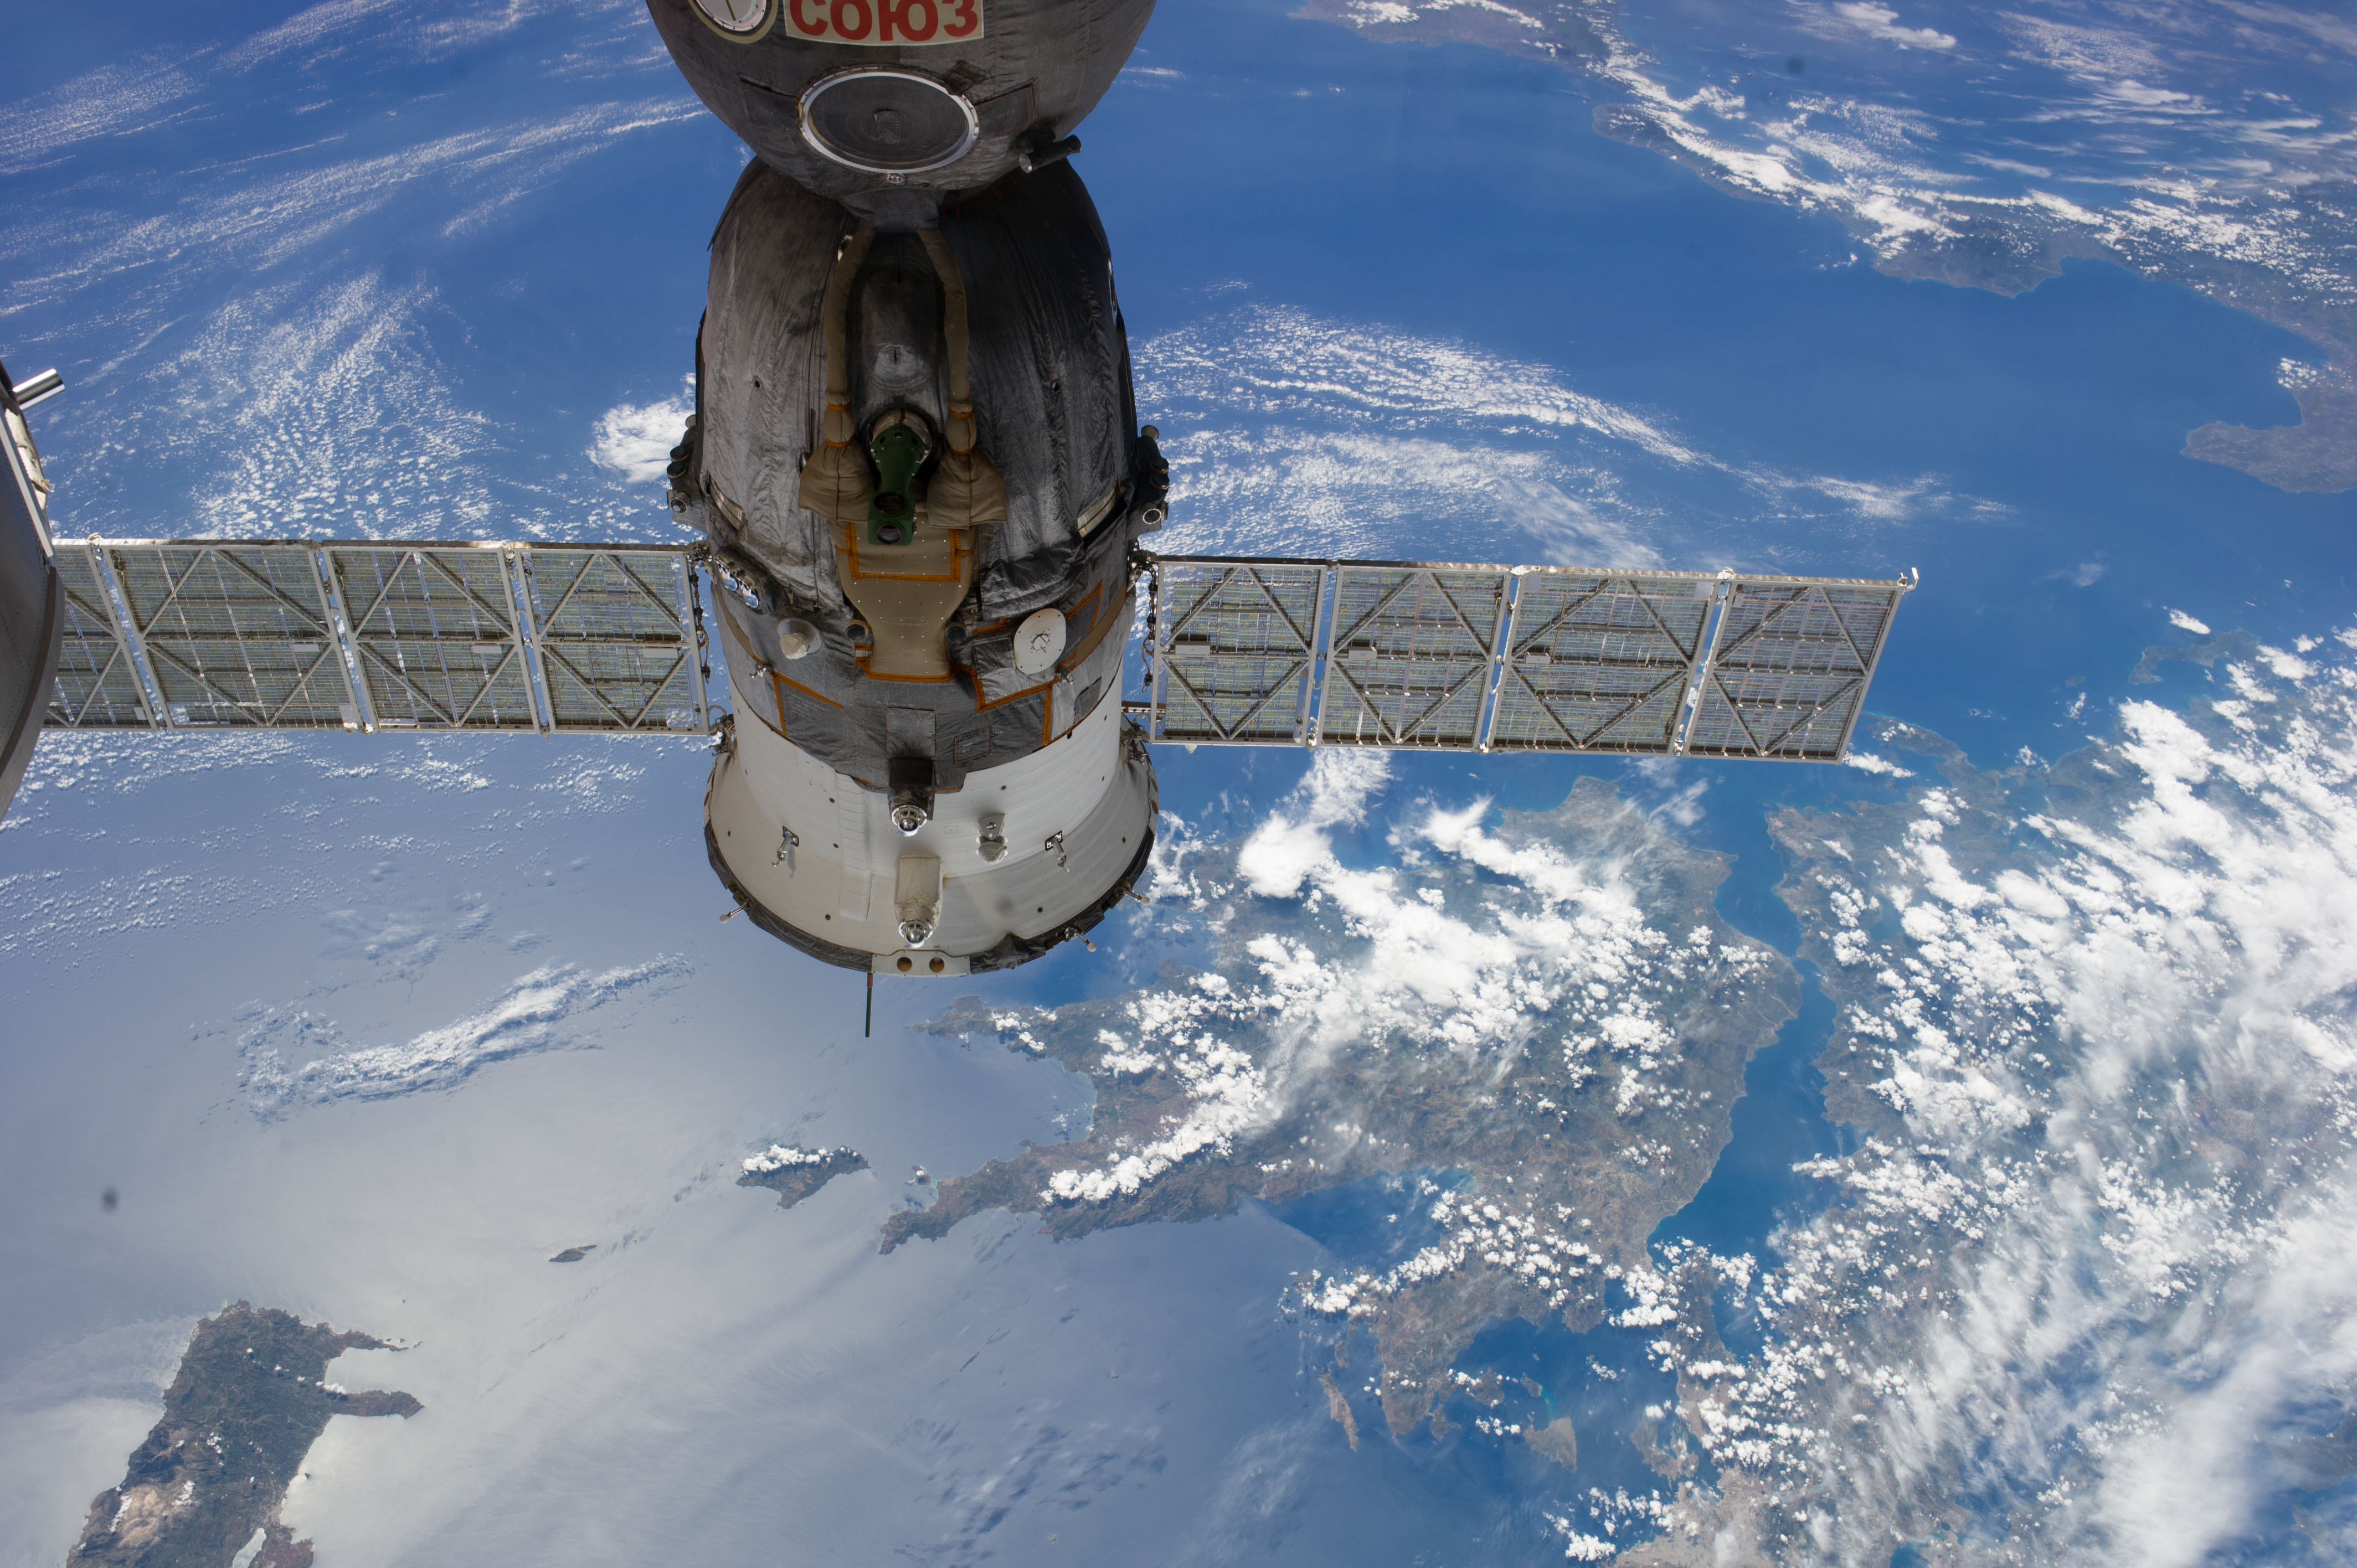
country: GREECE
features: ATHENS, ARGOS, CORINTH, MOUNTAINS, CRETE ISLAND, MEDITERRANEAN SEA
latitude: 37.0
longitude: 21.6
